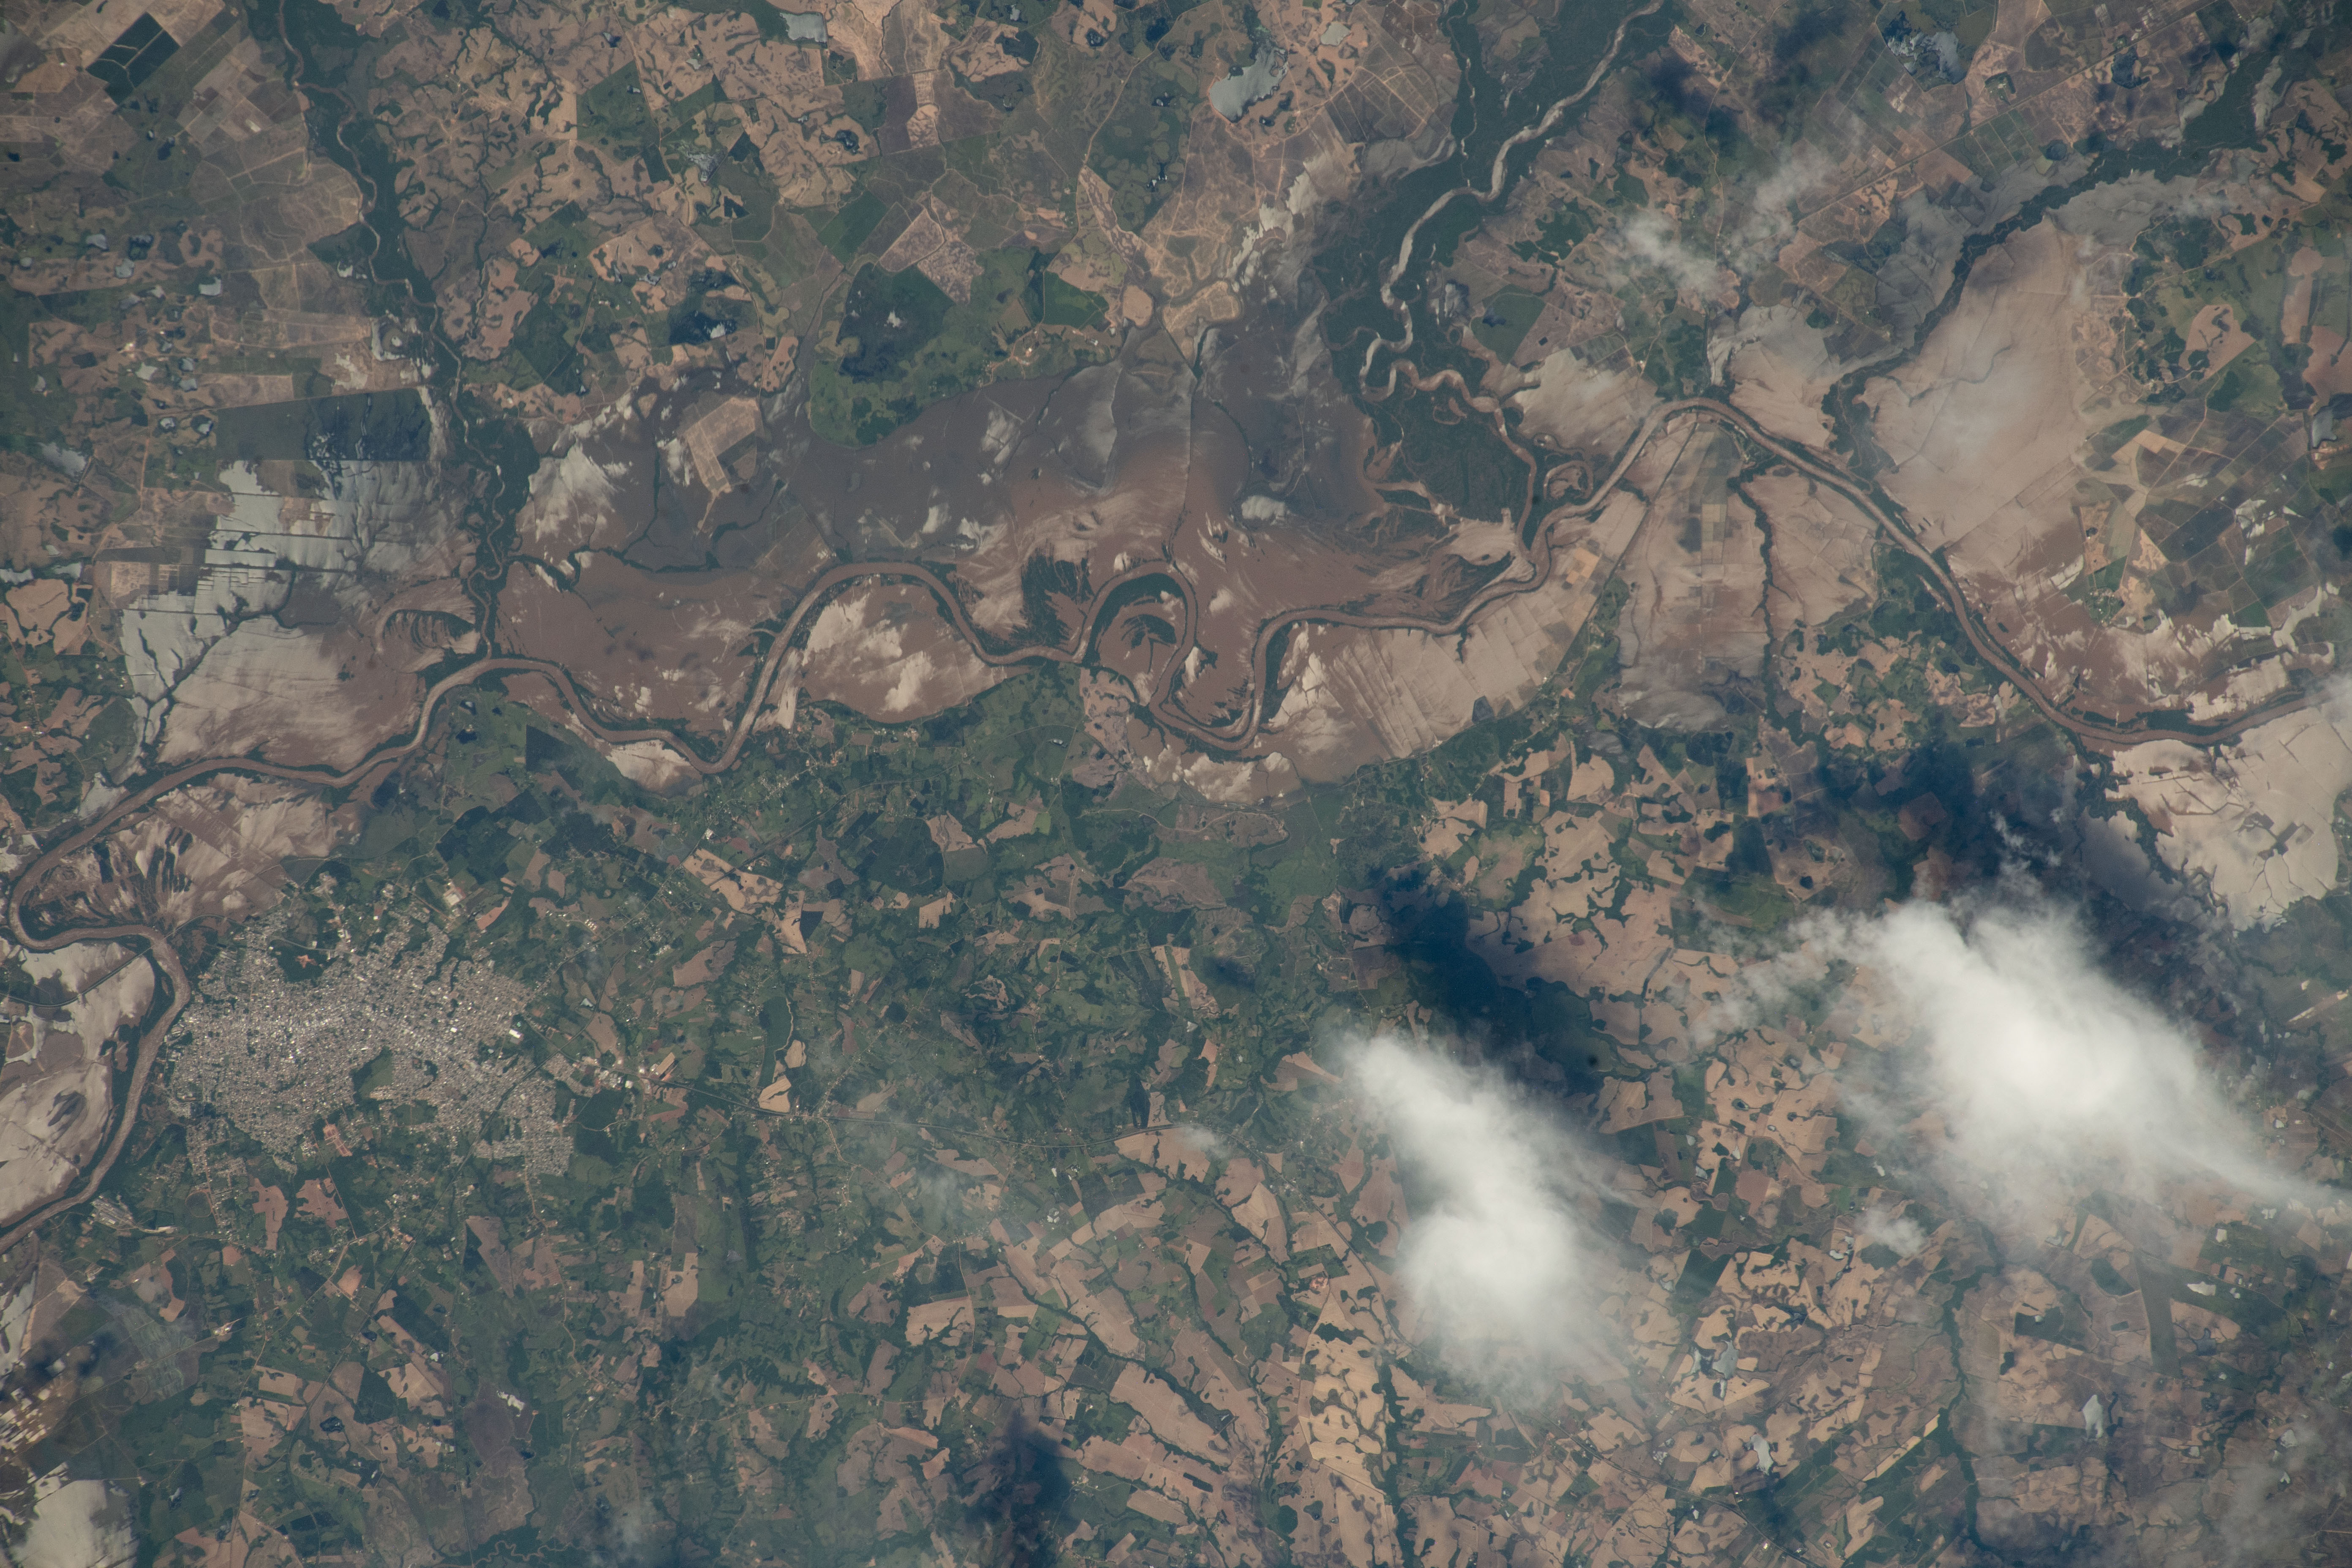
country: BRAZIL
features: CACHOEIRA DO SUL
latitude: -29.9
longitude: -53.0
